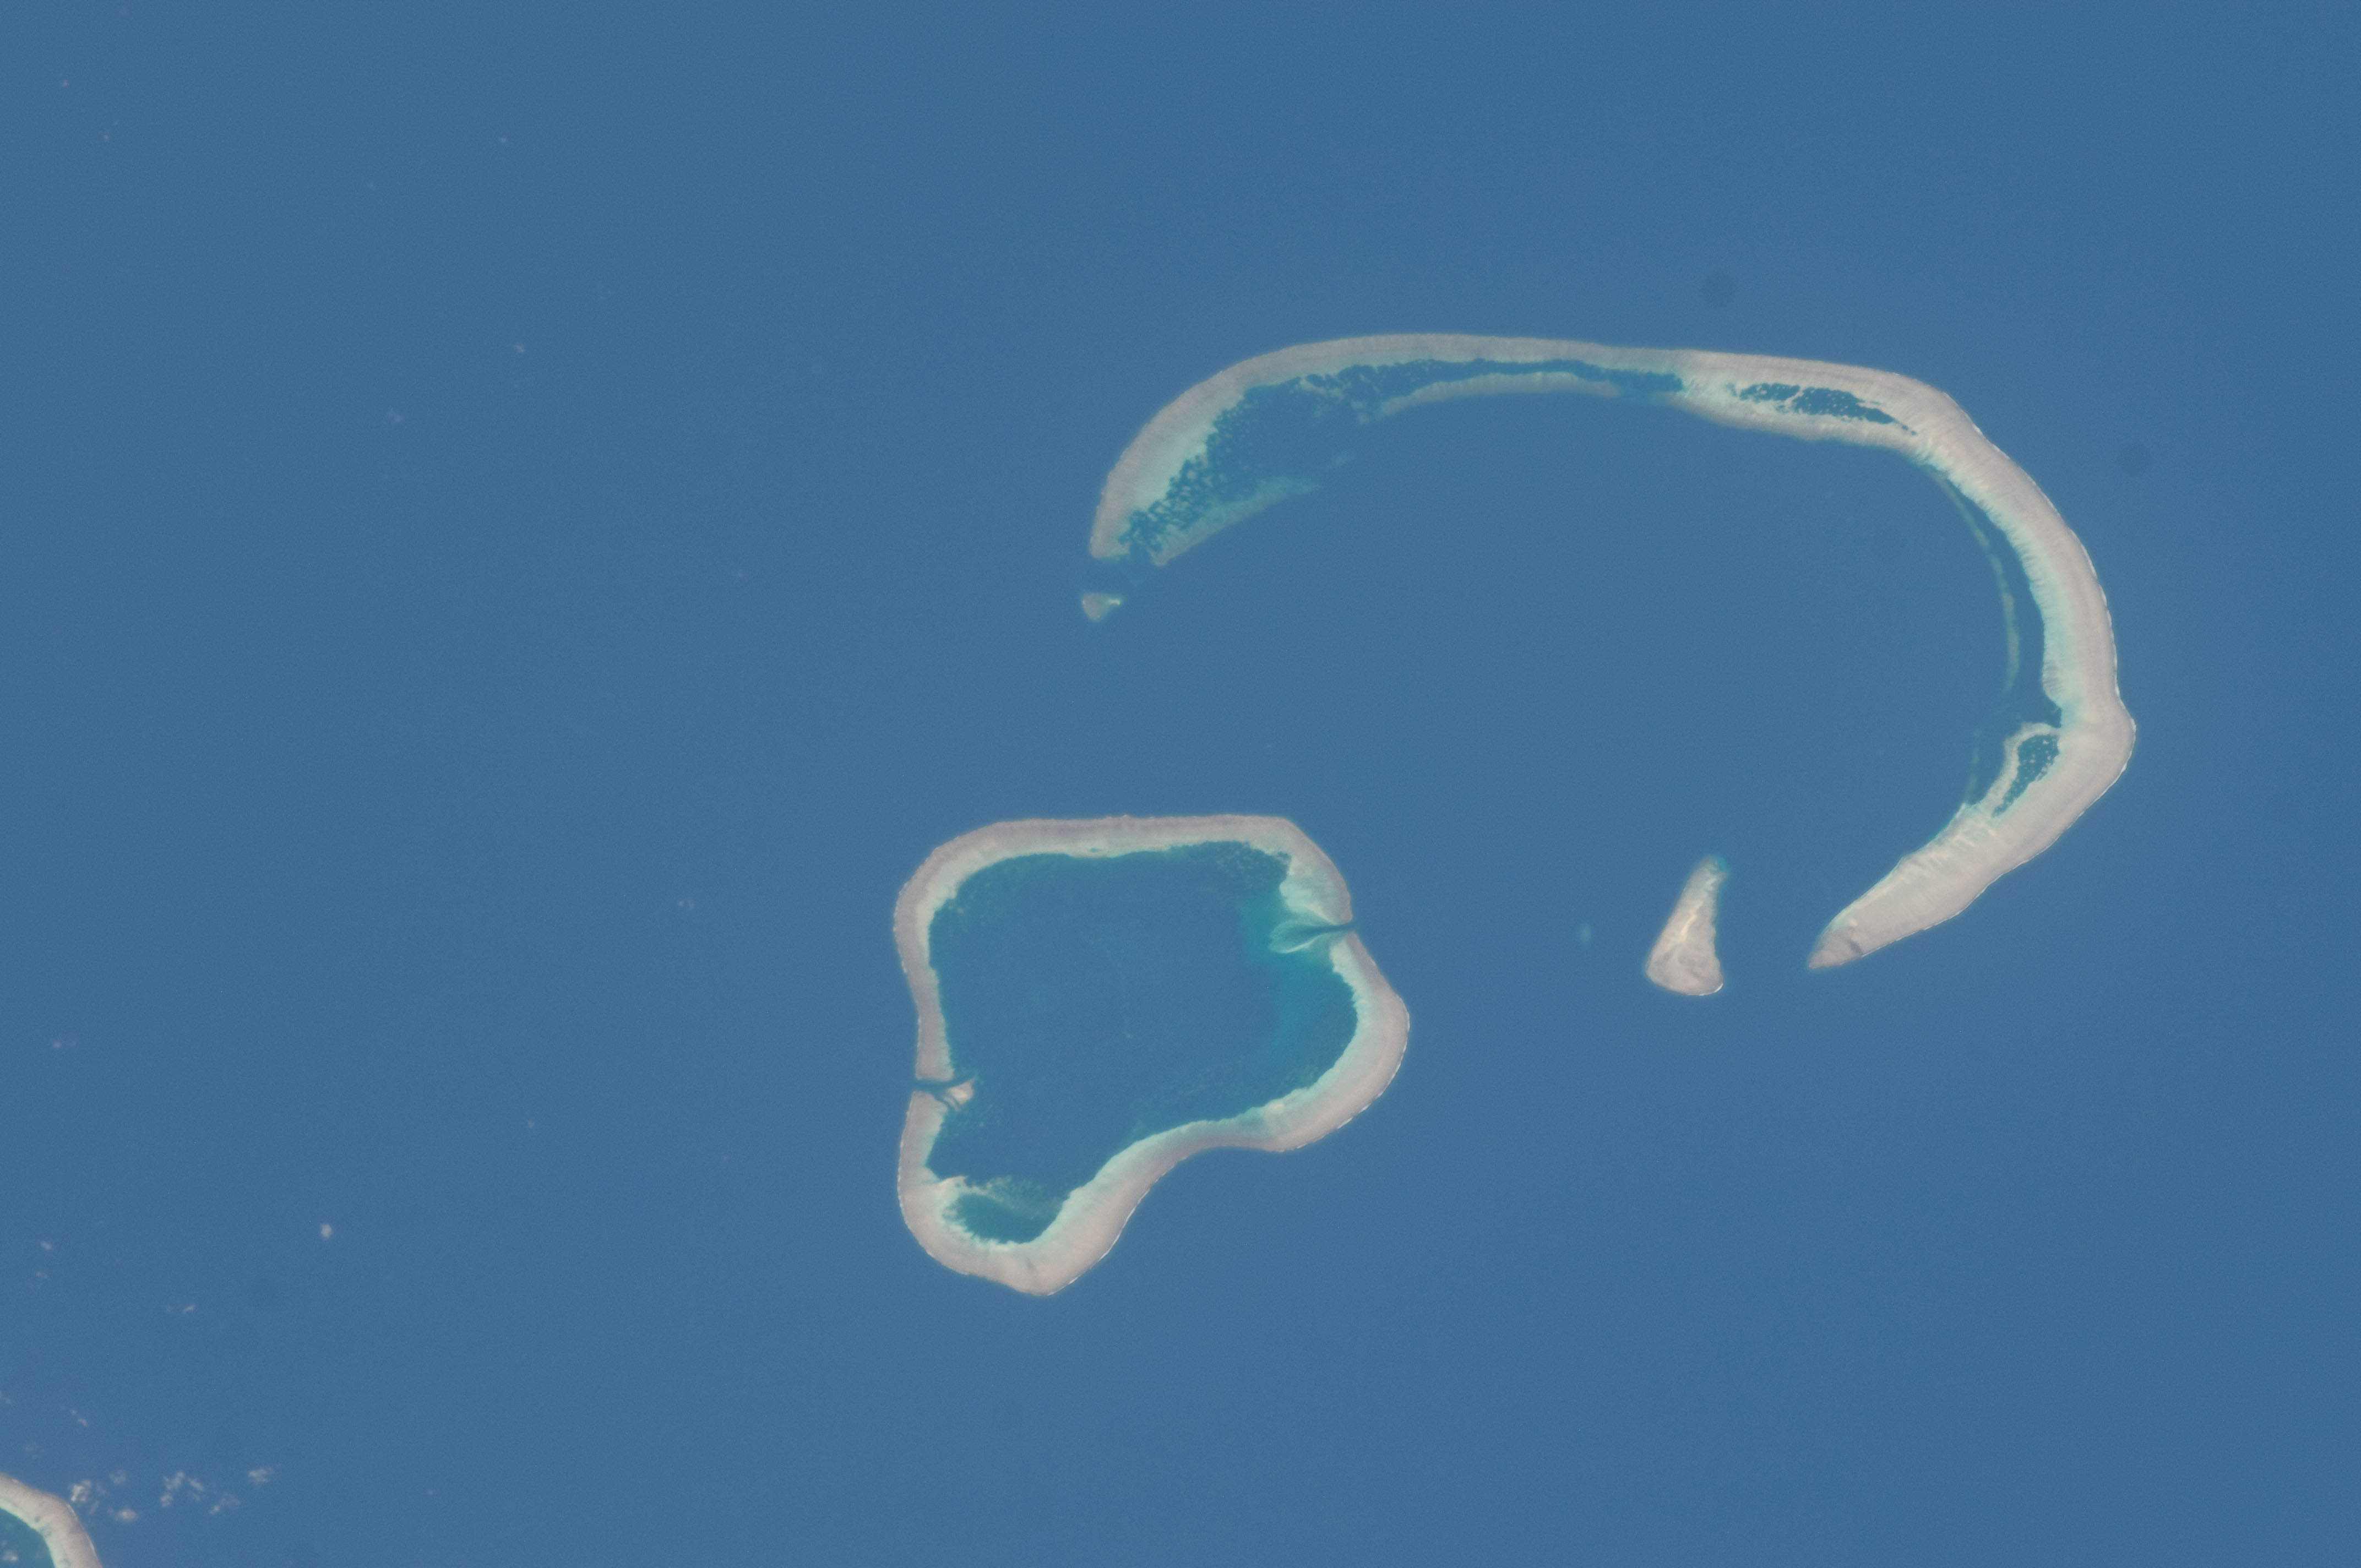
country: INDONESIA
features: INDIAN O., SCOTT REEF, CORAL REEF
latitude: -14.1
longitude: 121.9
